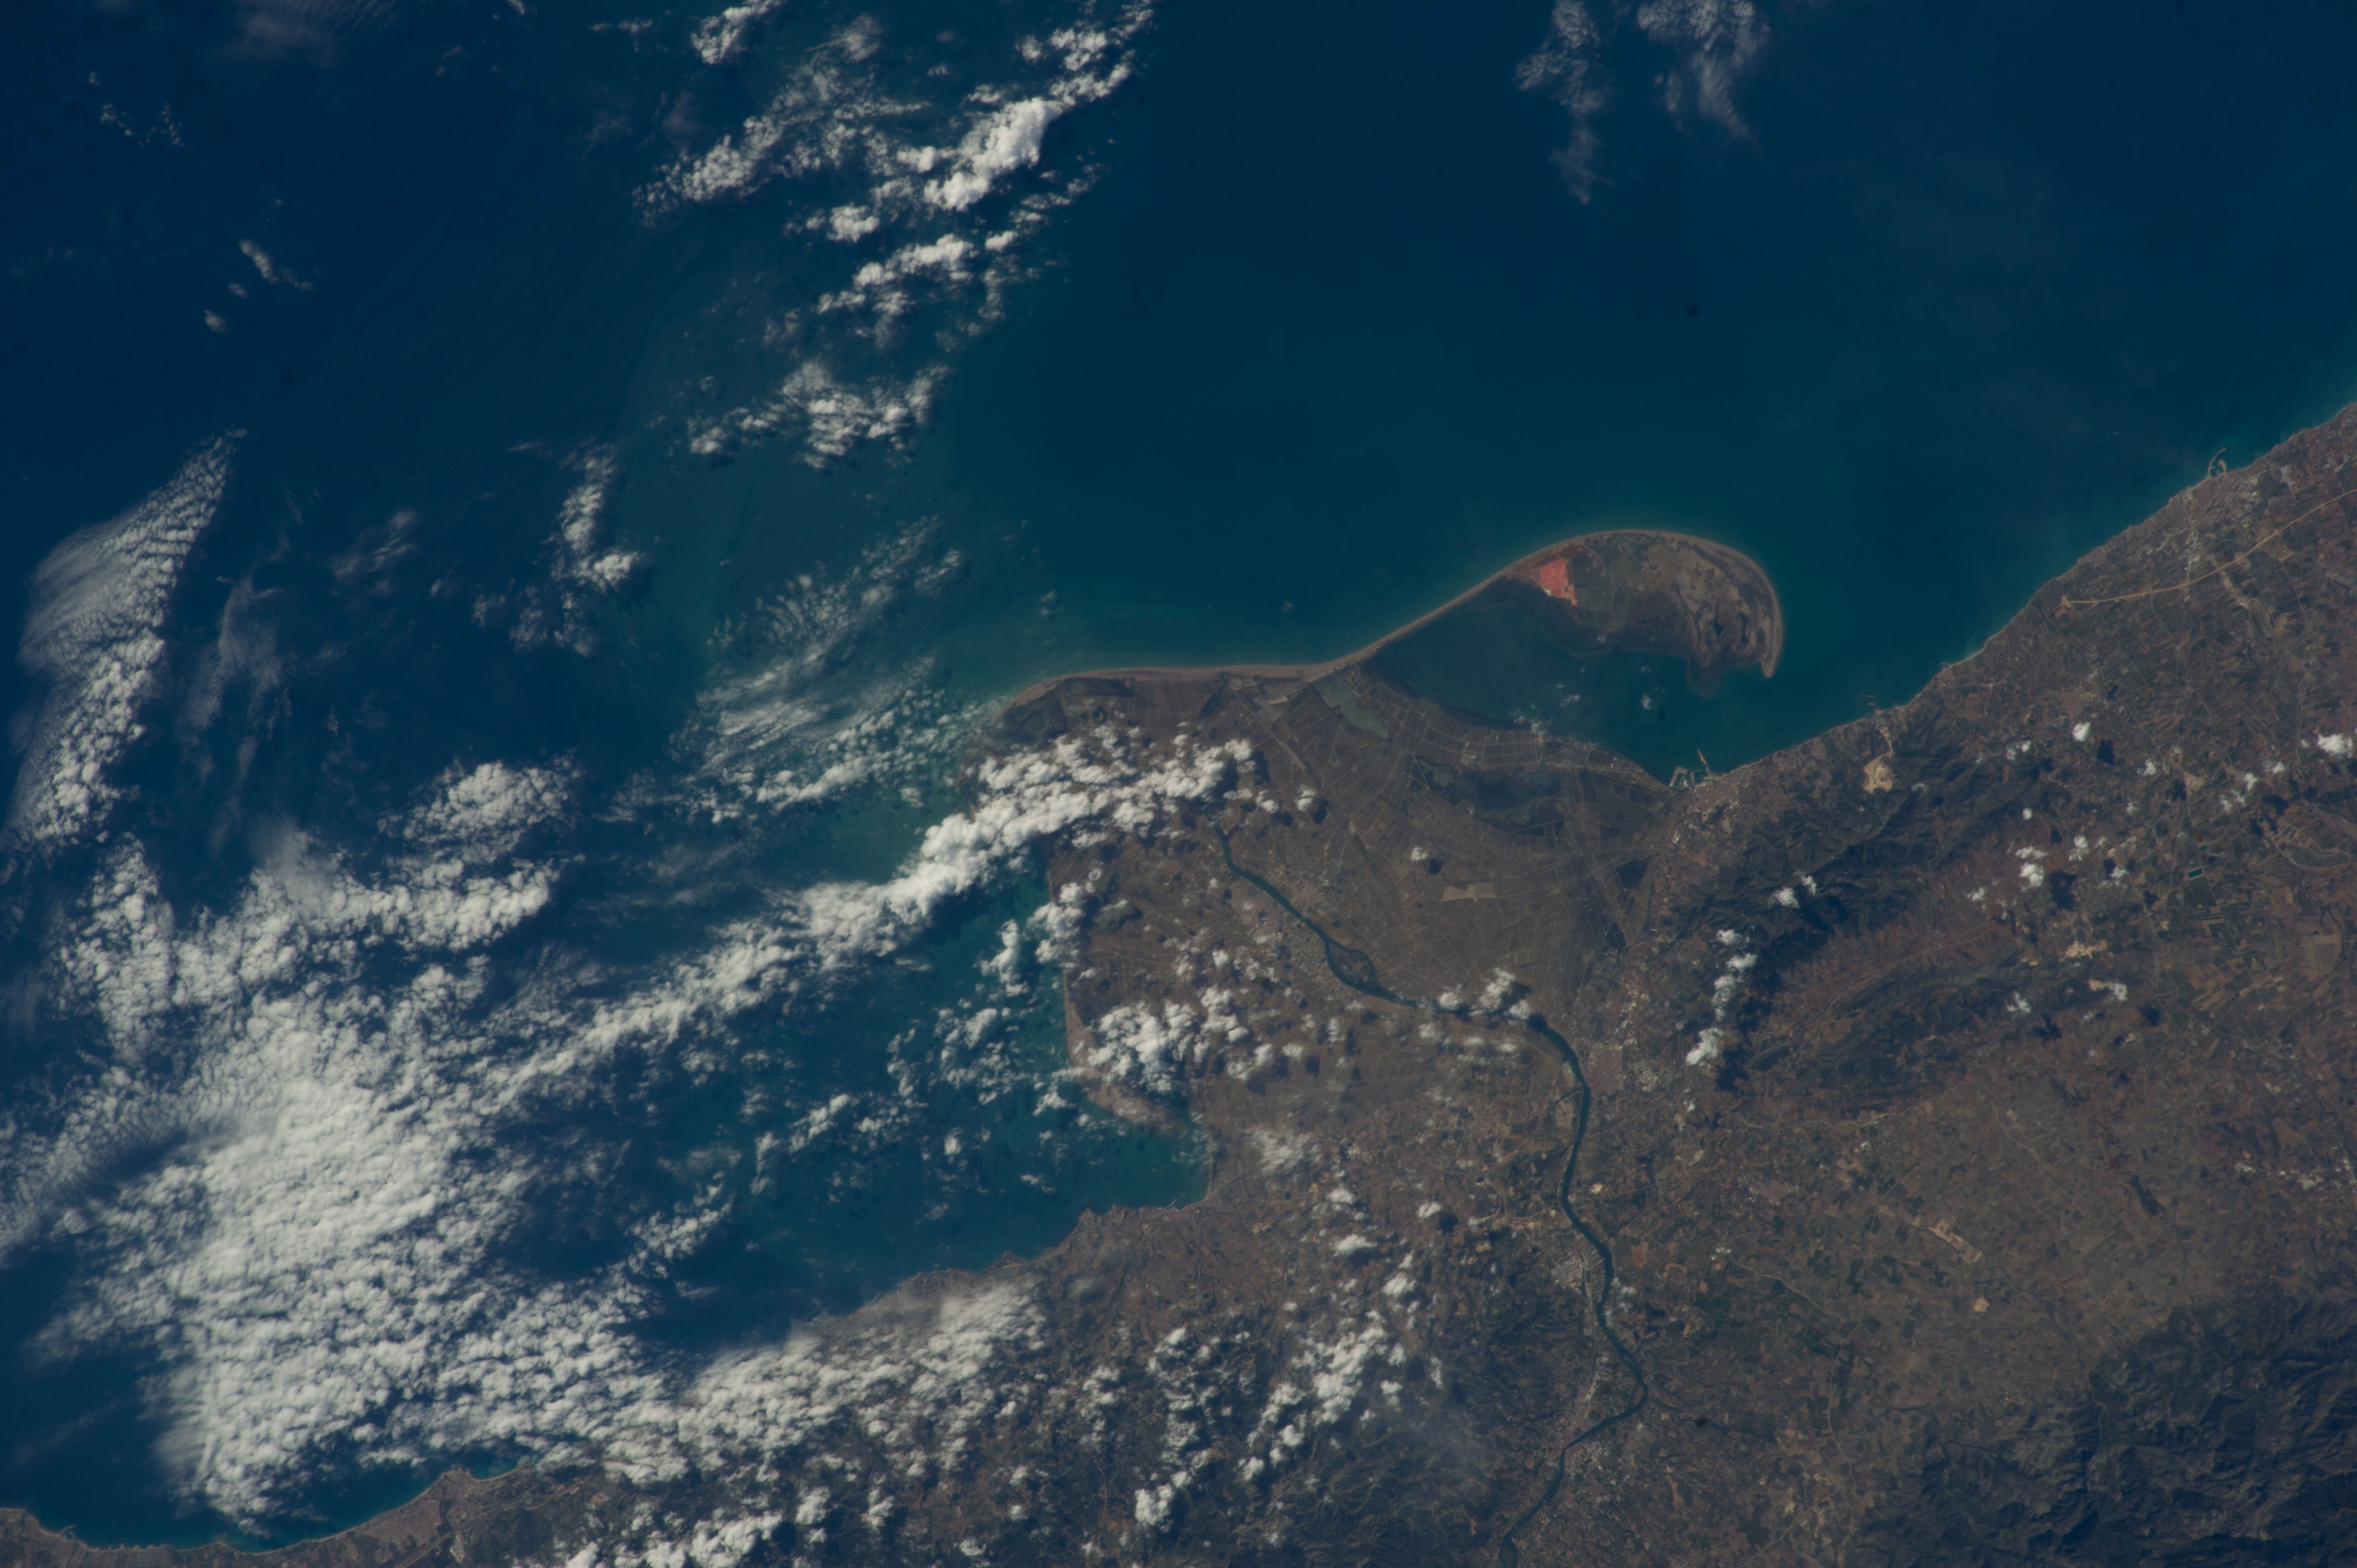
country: SPAIN
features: COASTLINE, EUCALITUS CITY, BUDA ISLAND, THE CLOT LAKE, ST ANTONI ISLAND, RIUMAR CITY, EBRO RIVER
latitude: 40.7
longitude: 0.8
